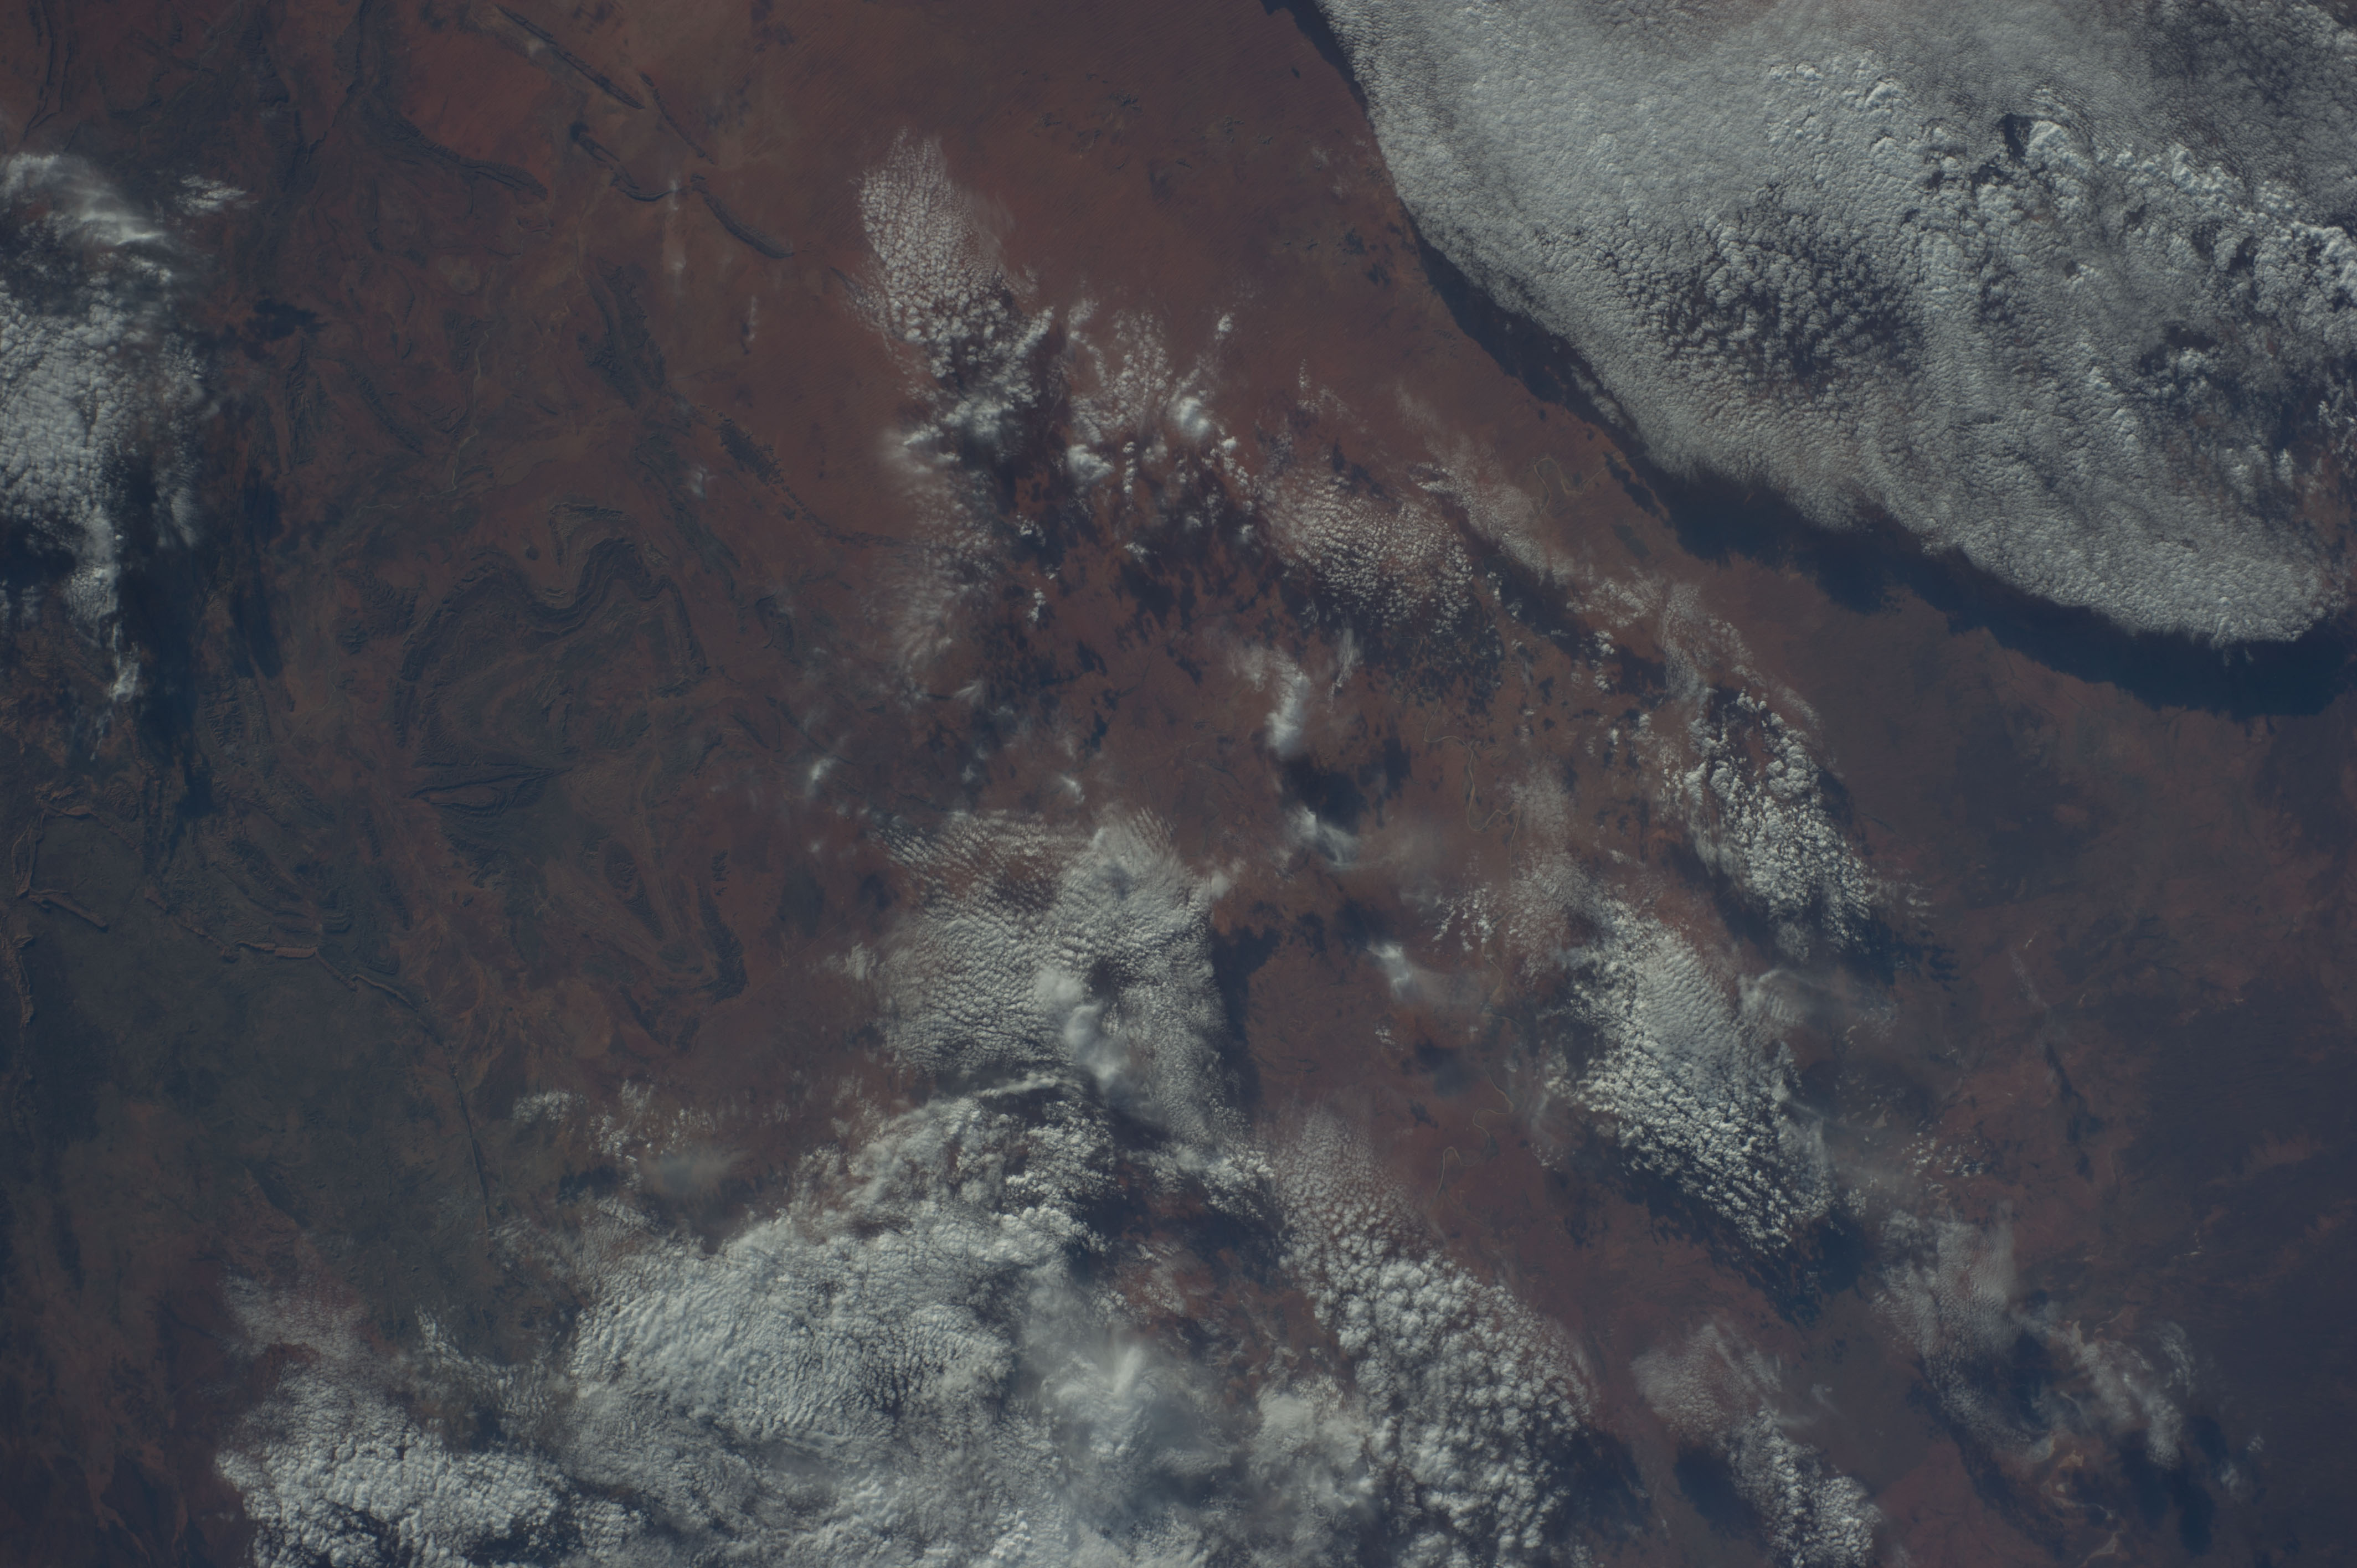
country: AUSTRALIA-NT
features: MACDONNEL RA., CENTRAL AUSTRALIA
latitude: -24.5
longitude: 134.0
